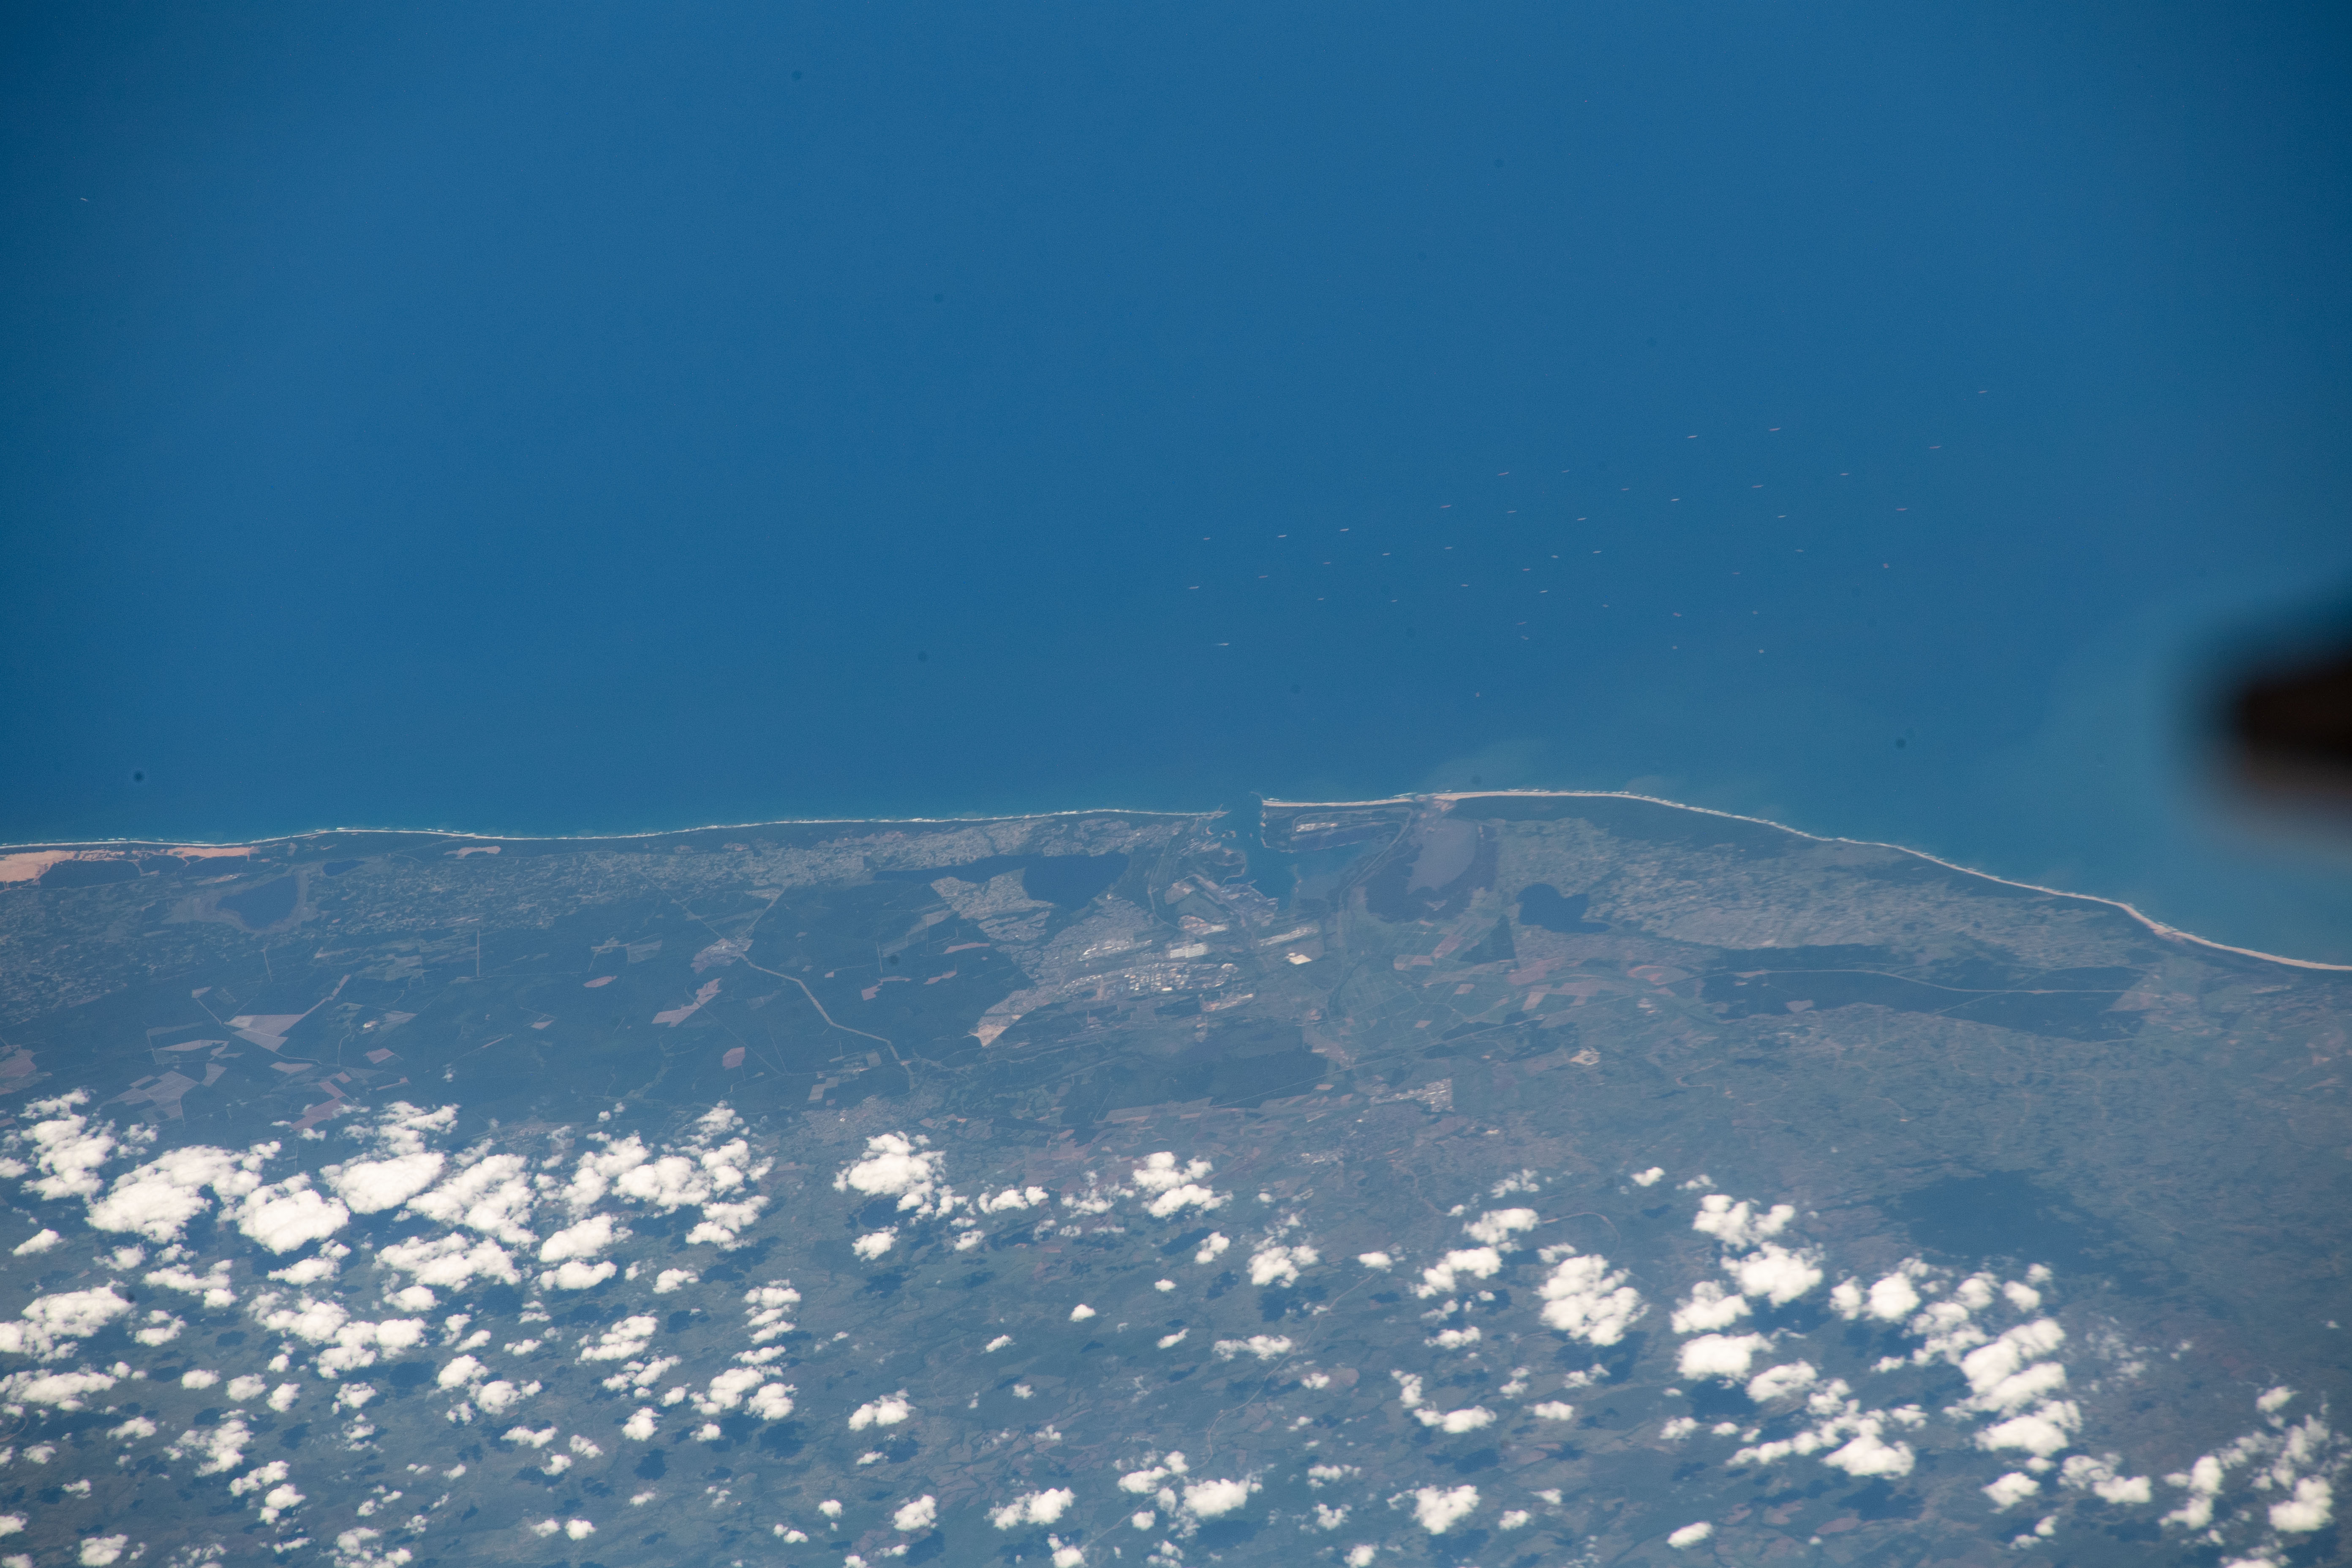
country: REPUBLIC SOUTH AFRICA
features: RICHARDS BAY
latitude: -28.8
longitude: 32.1
